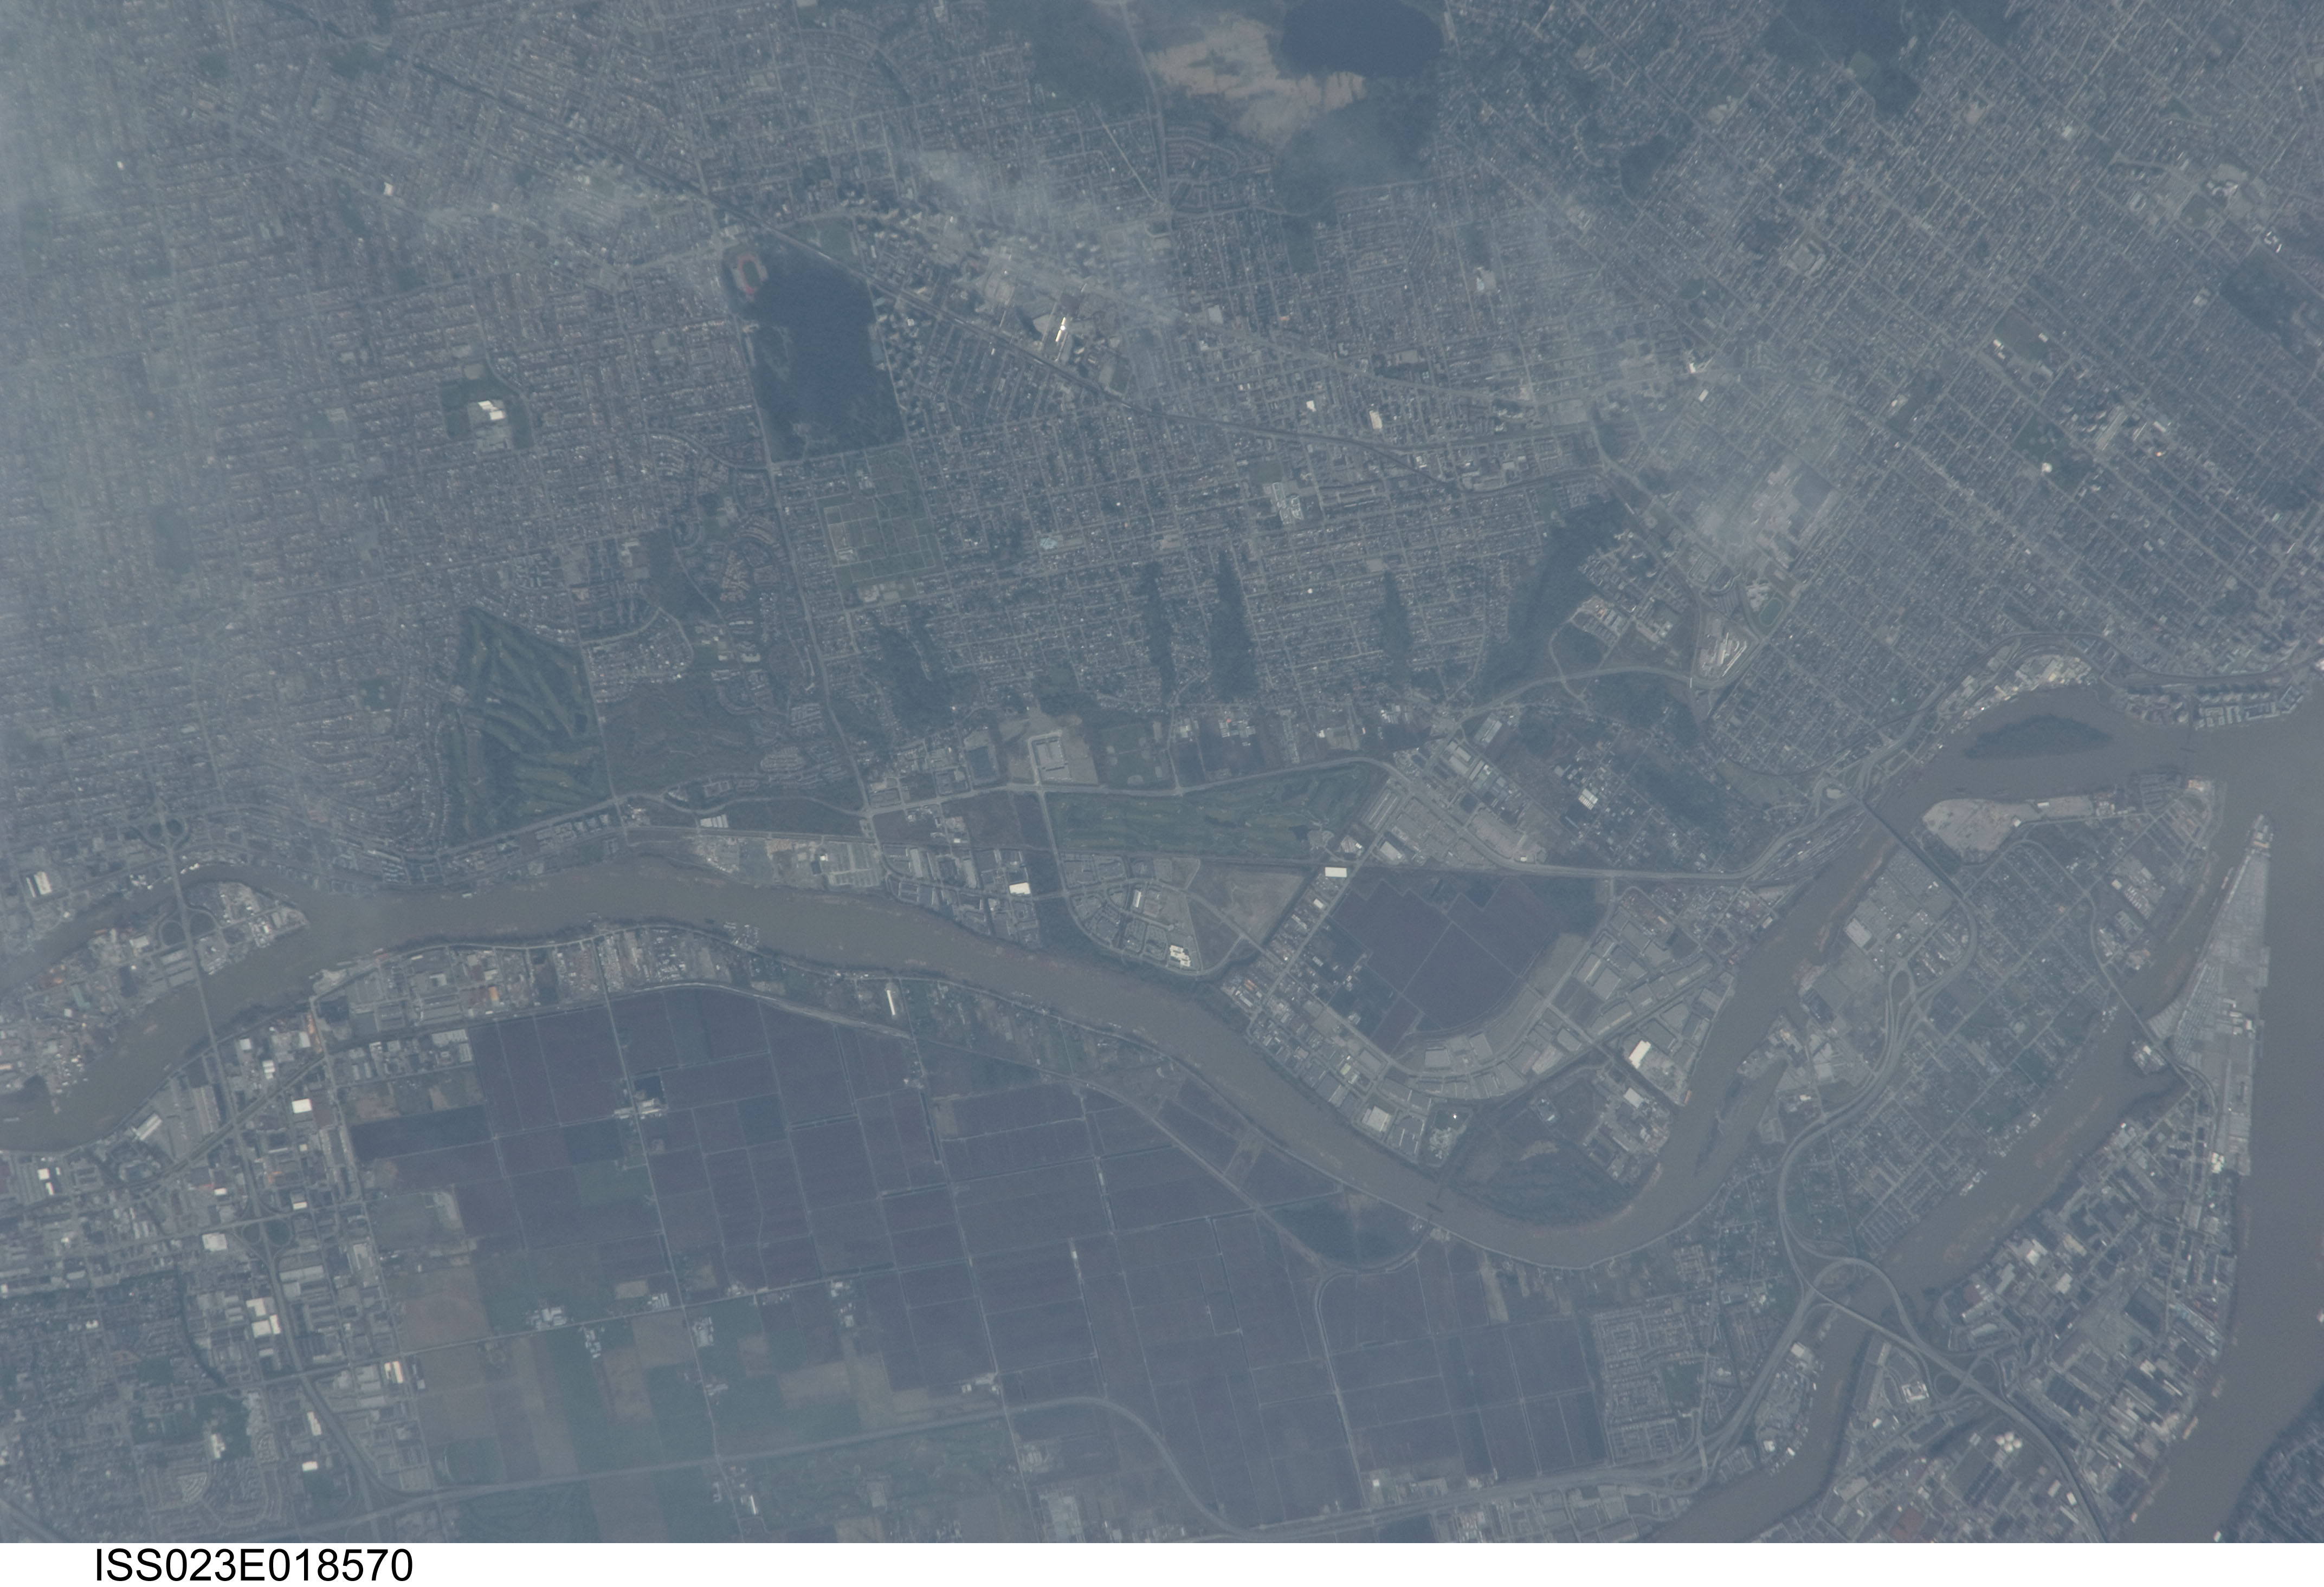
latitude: 49.2
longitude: -123.0
